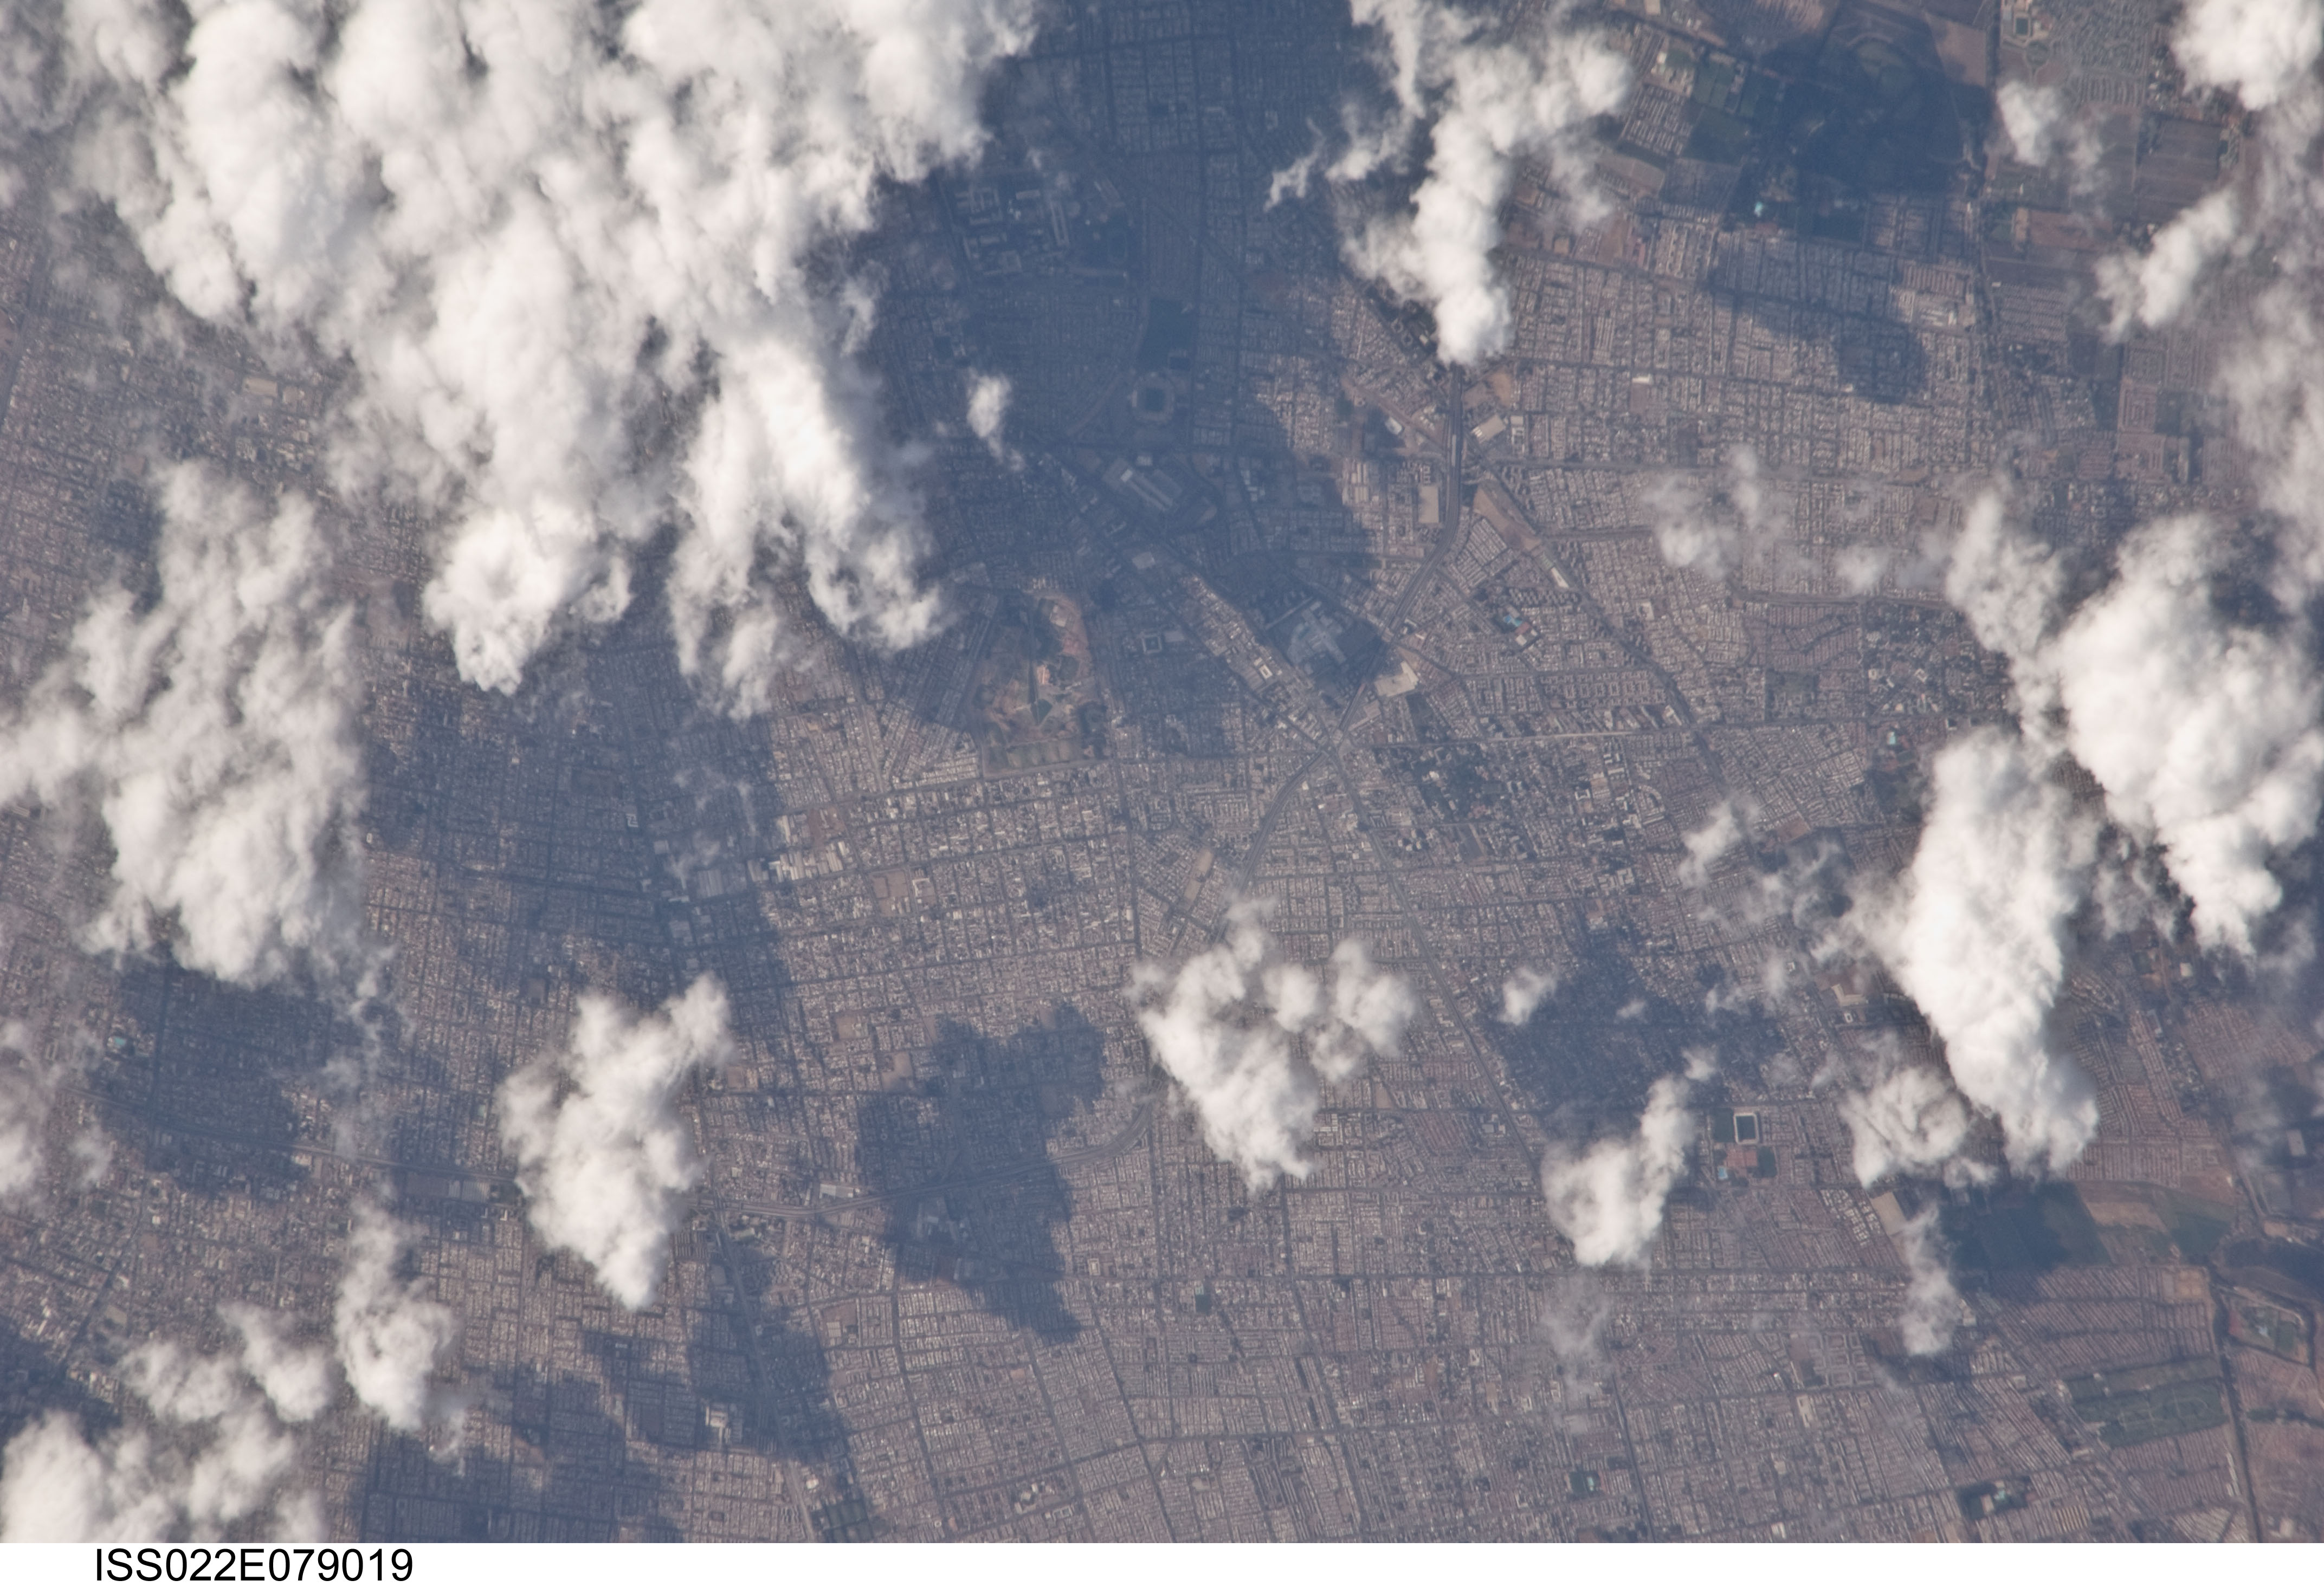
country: CHILE
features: SANTIAGO, URBAN LAND COVER
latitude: -33.5
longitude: -70.6
